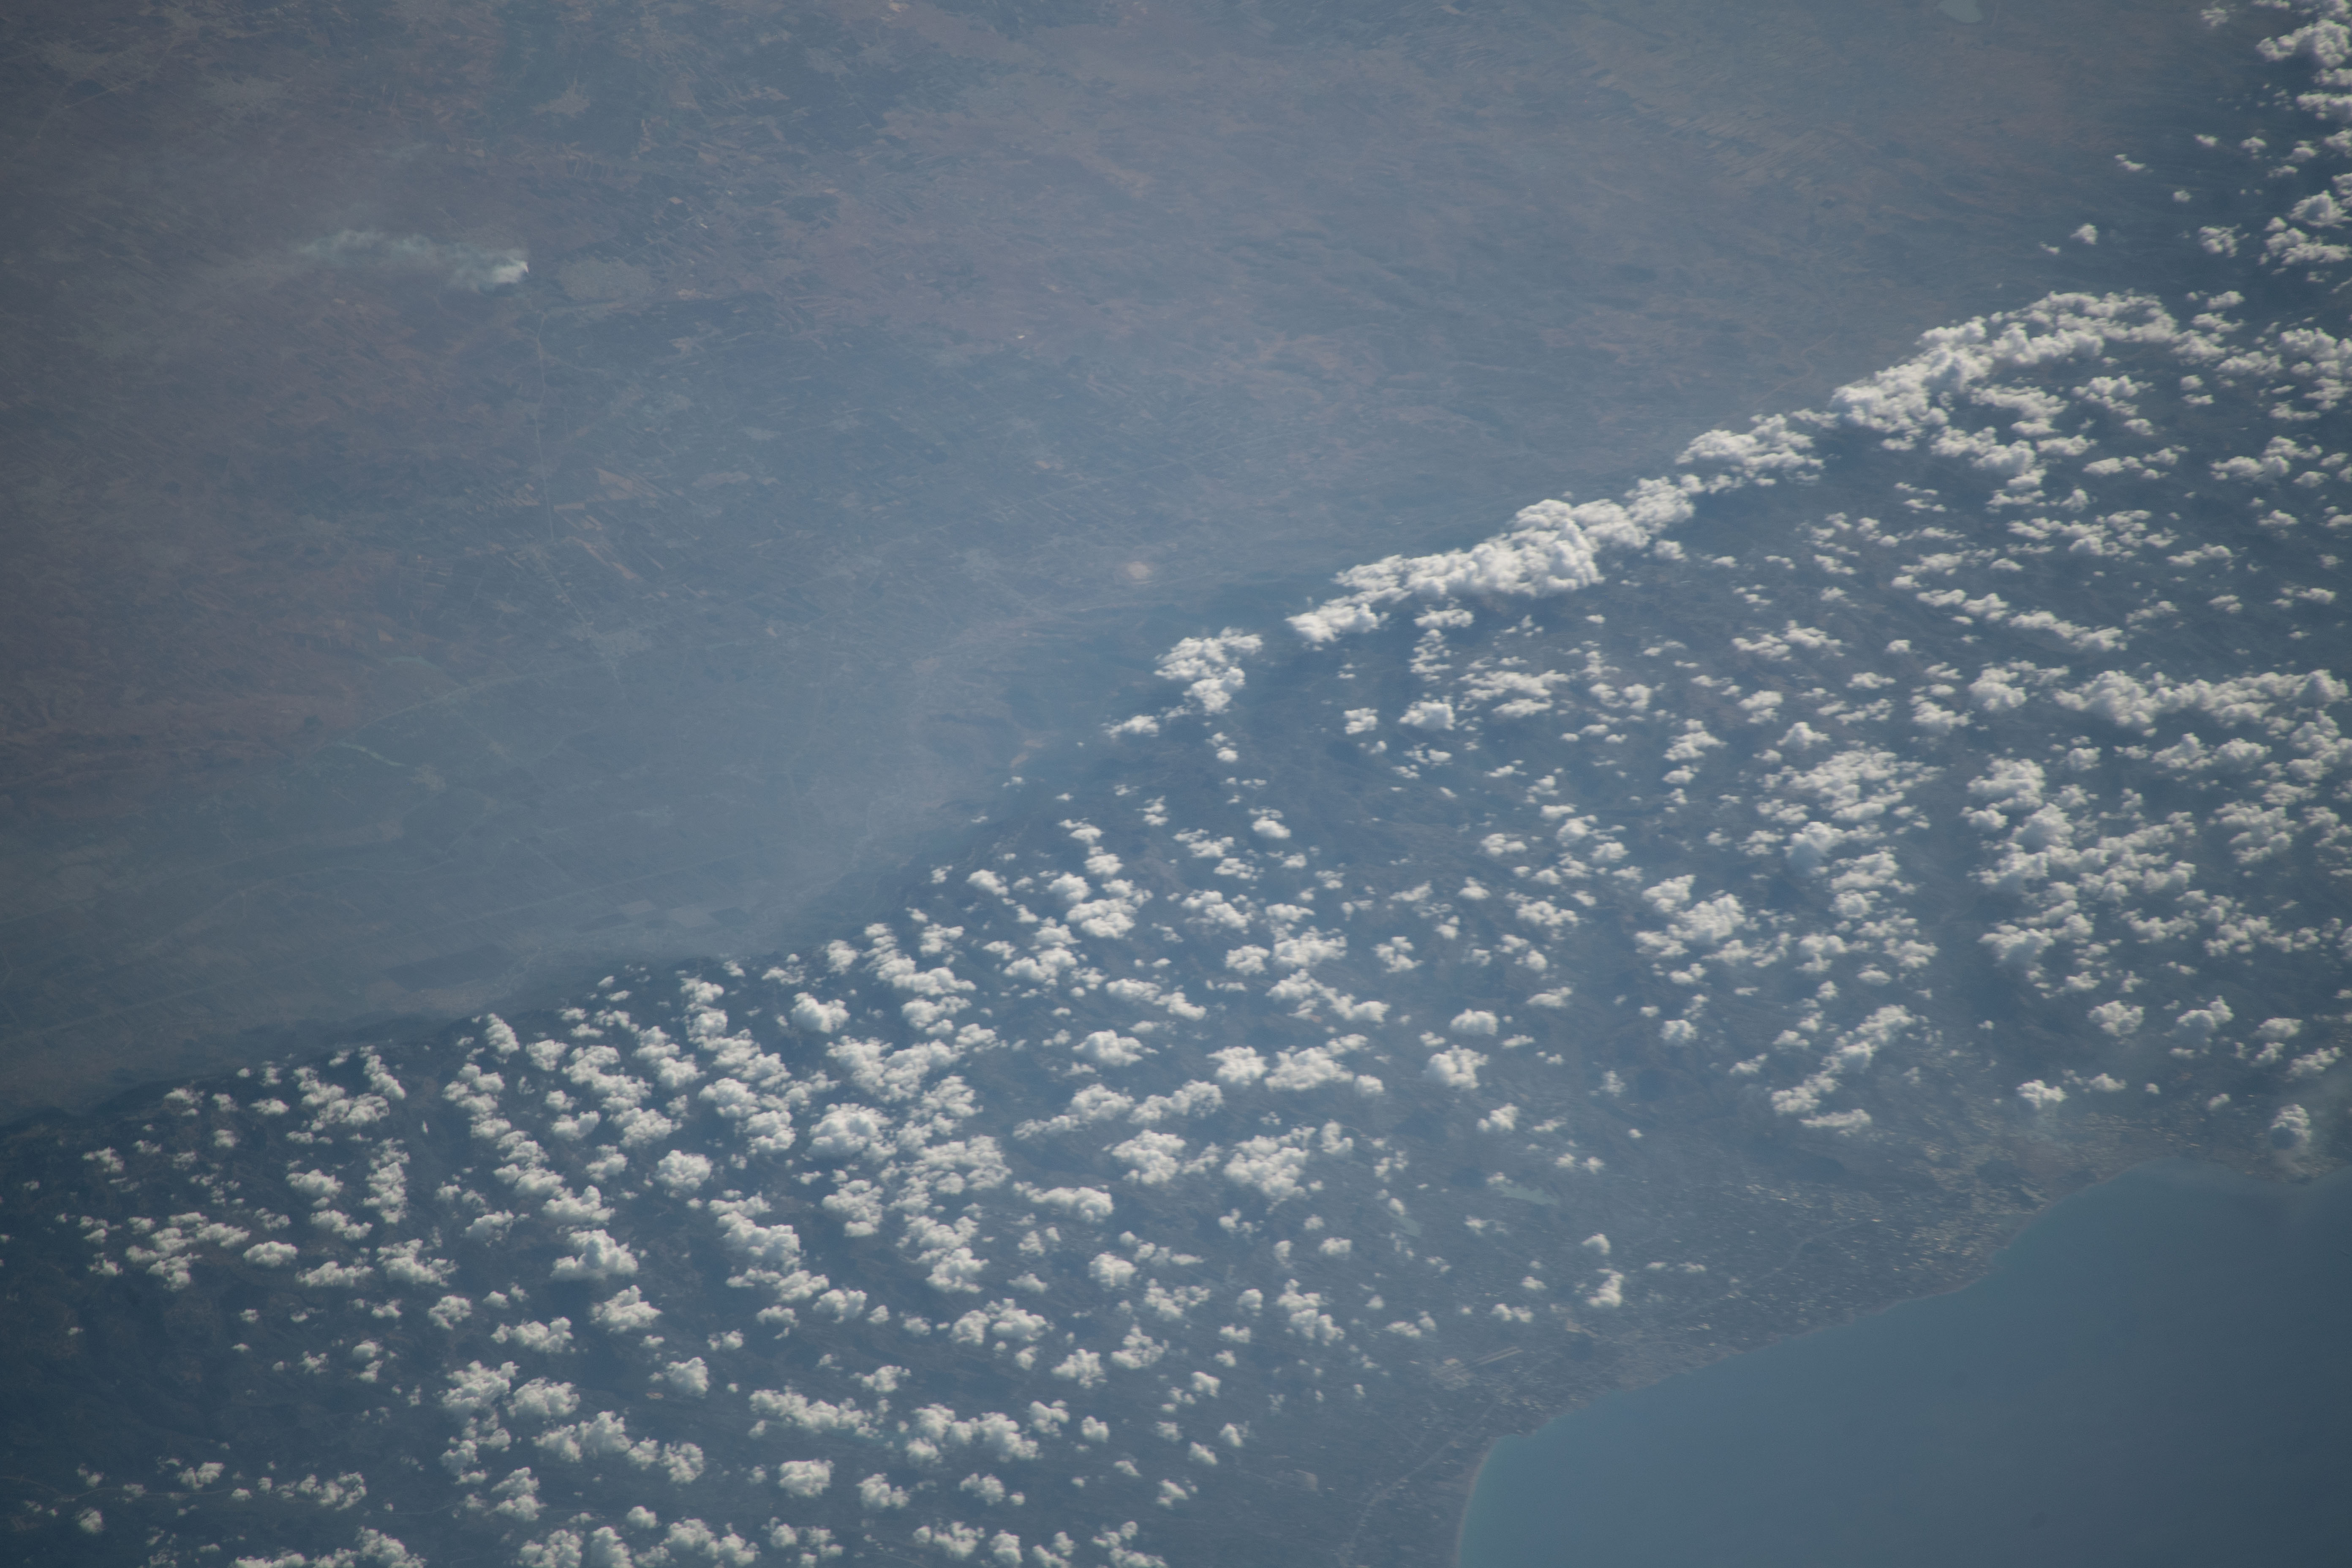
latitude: 35.3
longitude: 36.2
